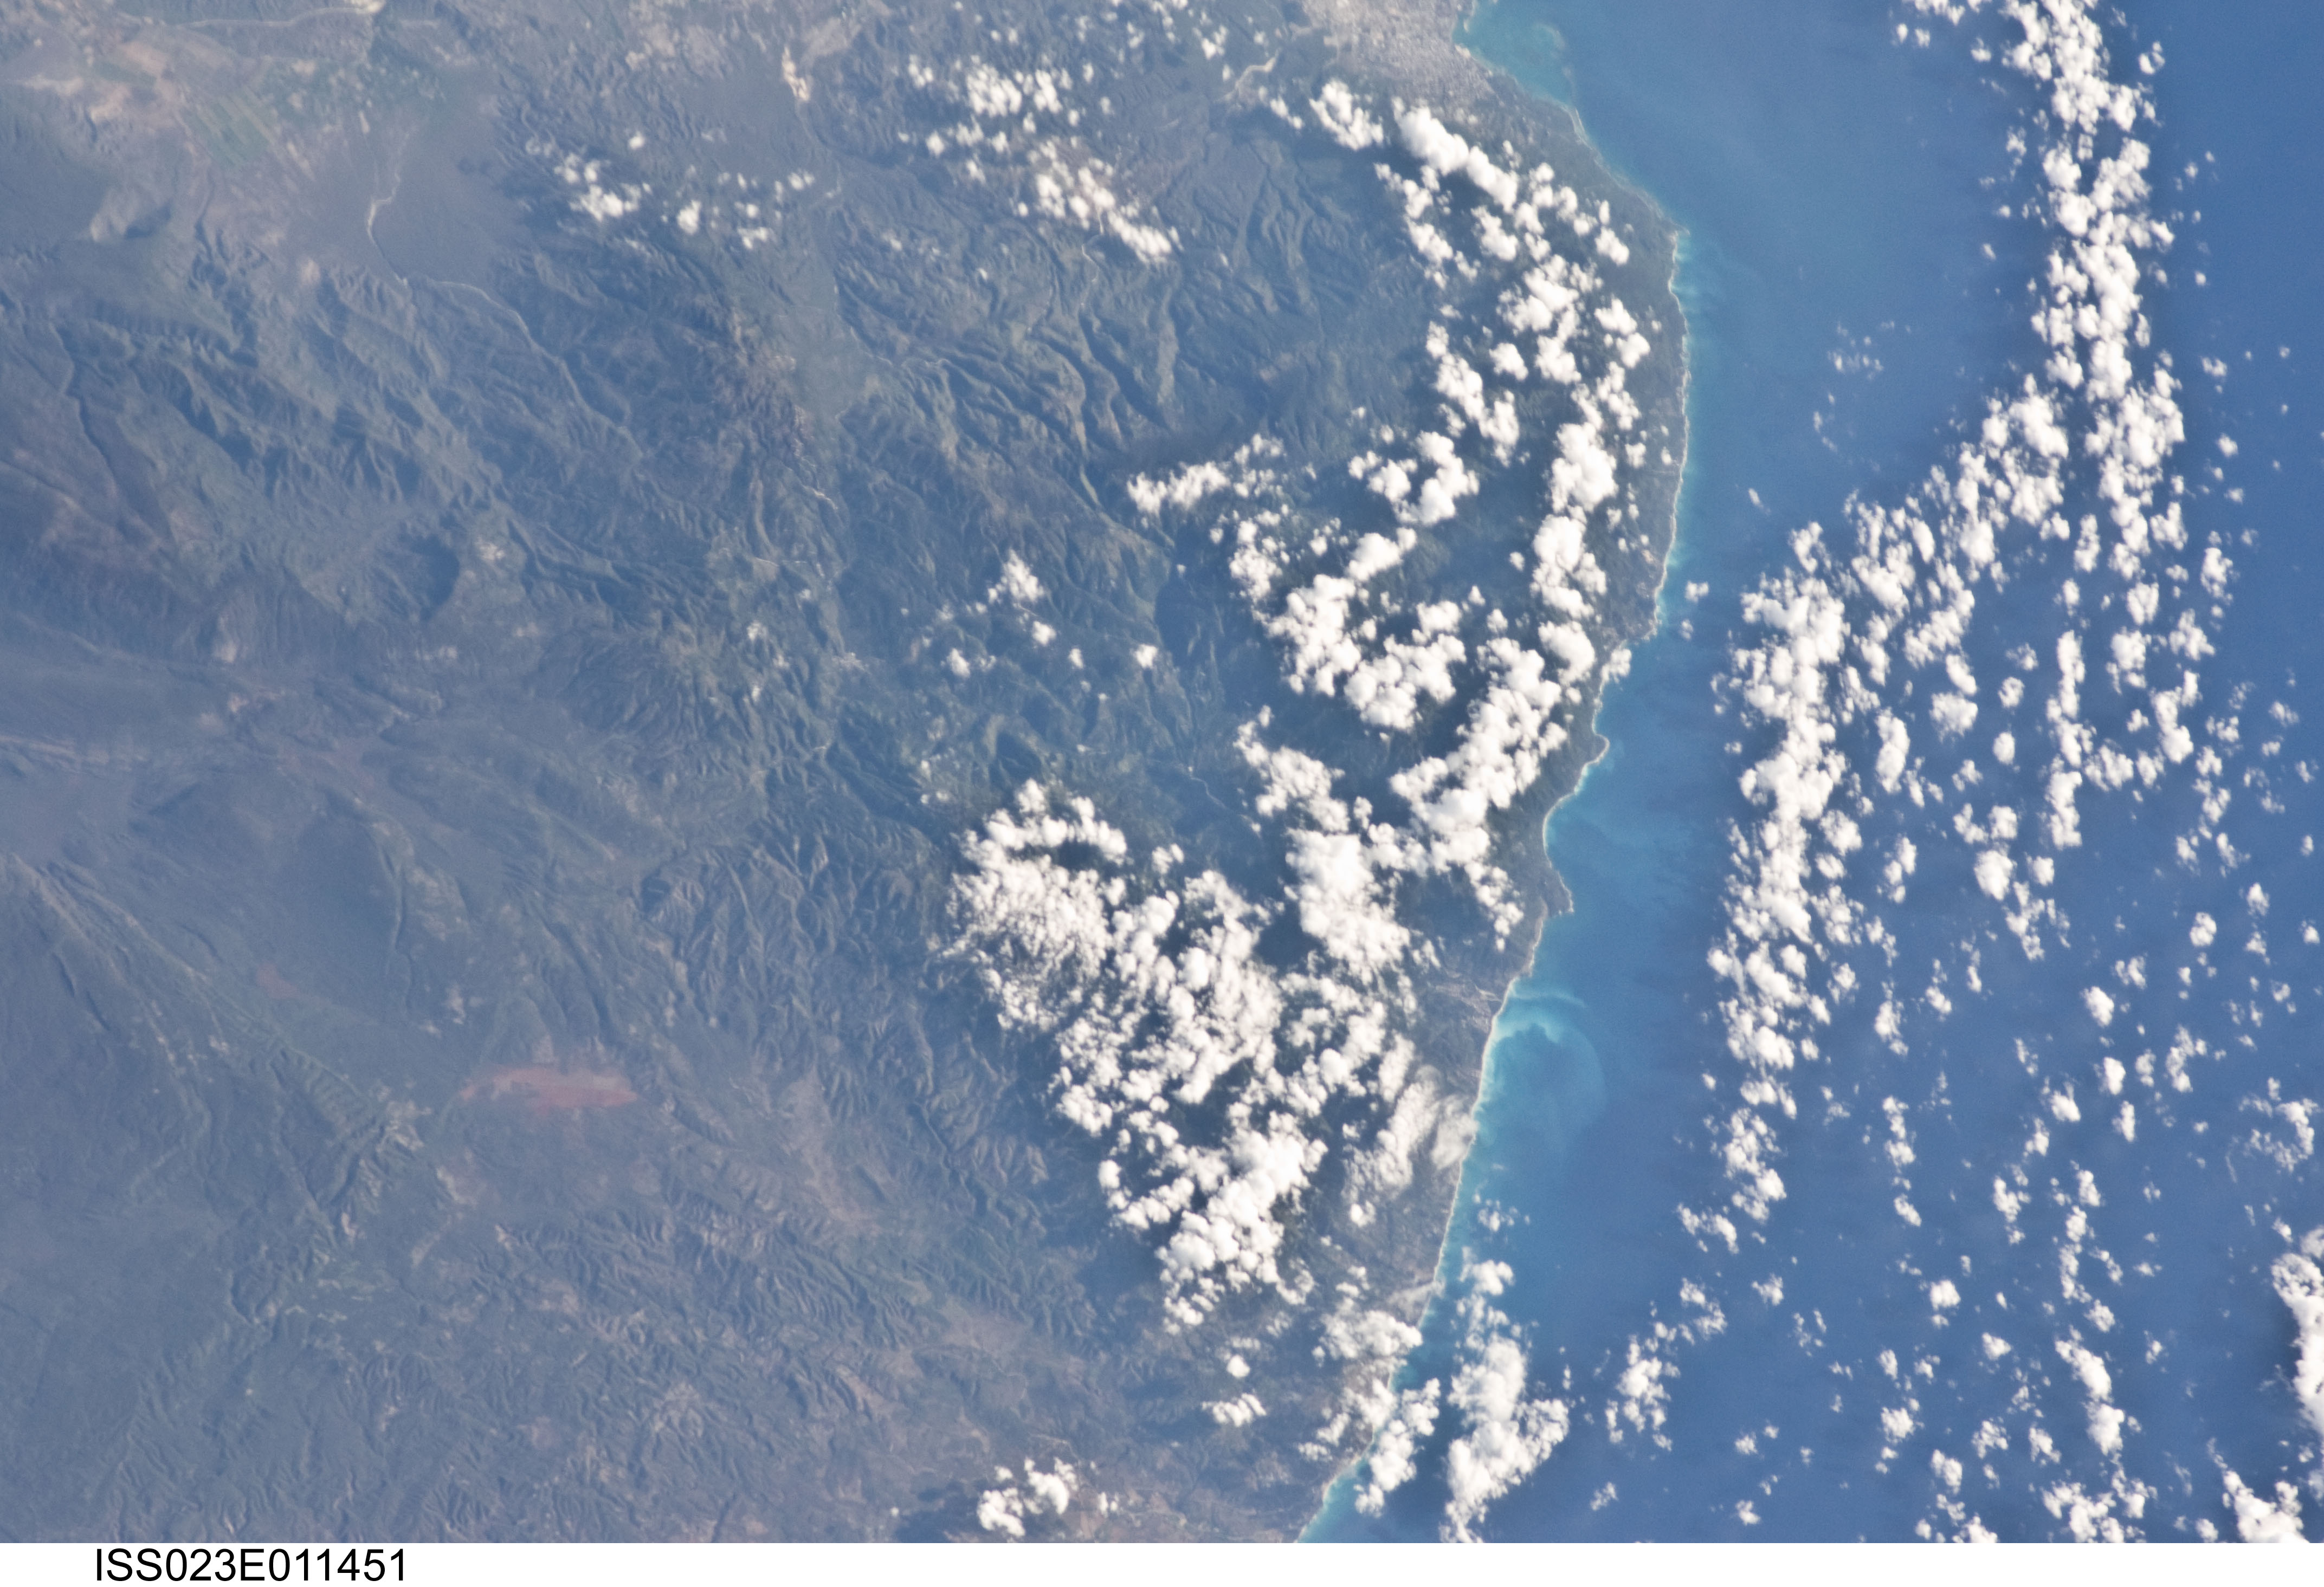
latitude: 18.1
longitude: -71.3
